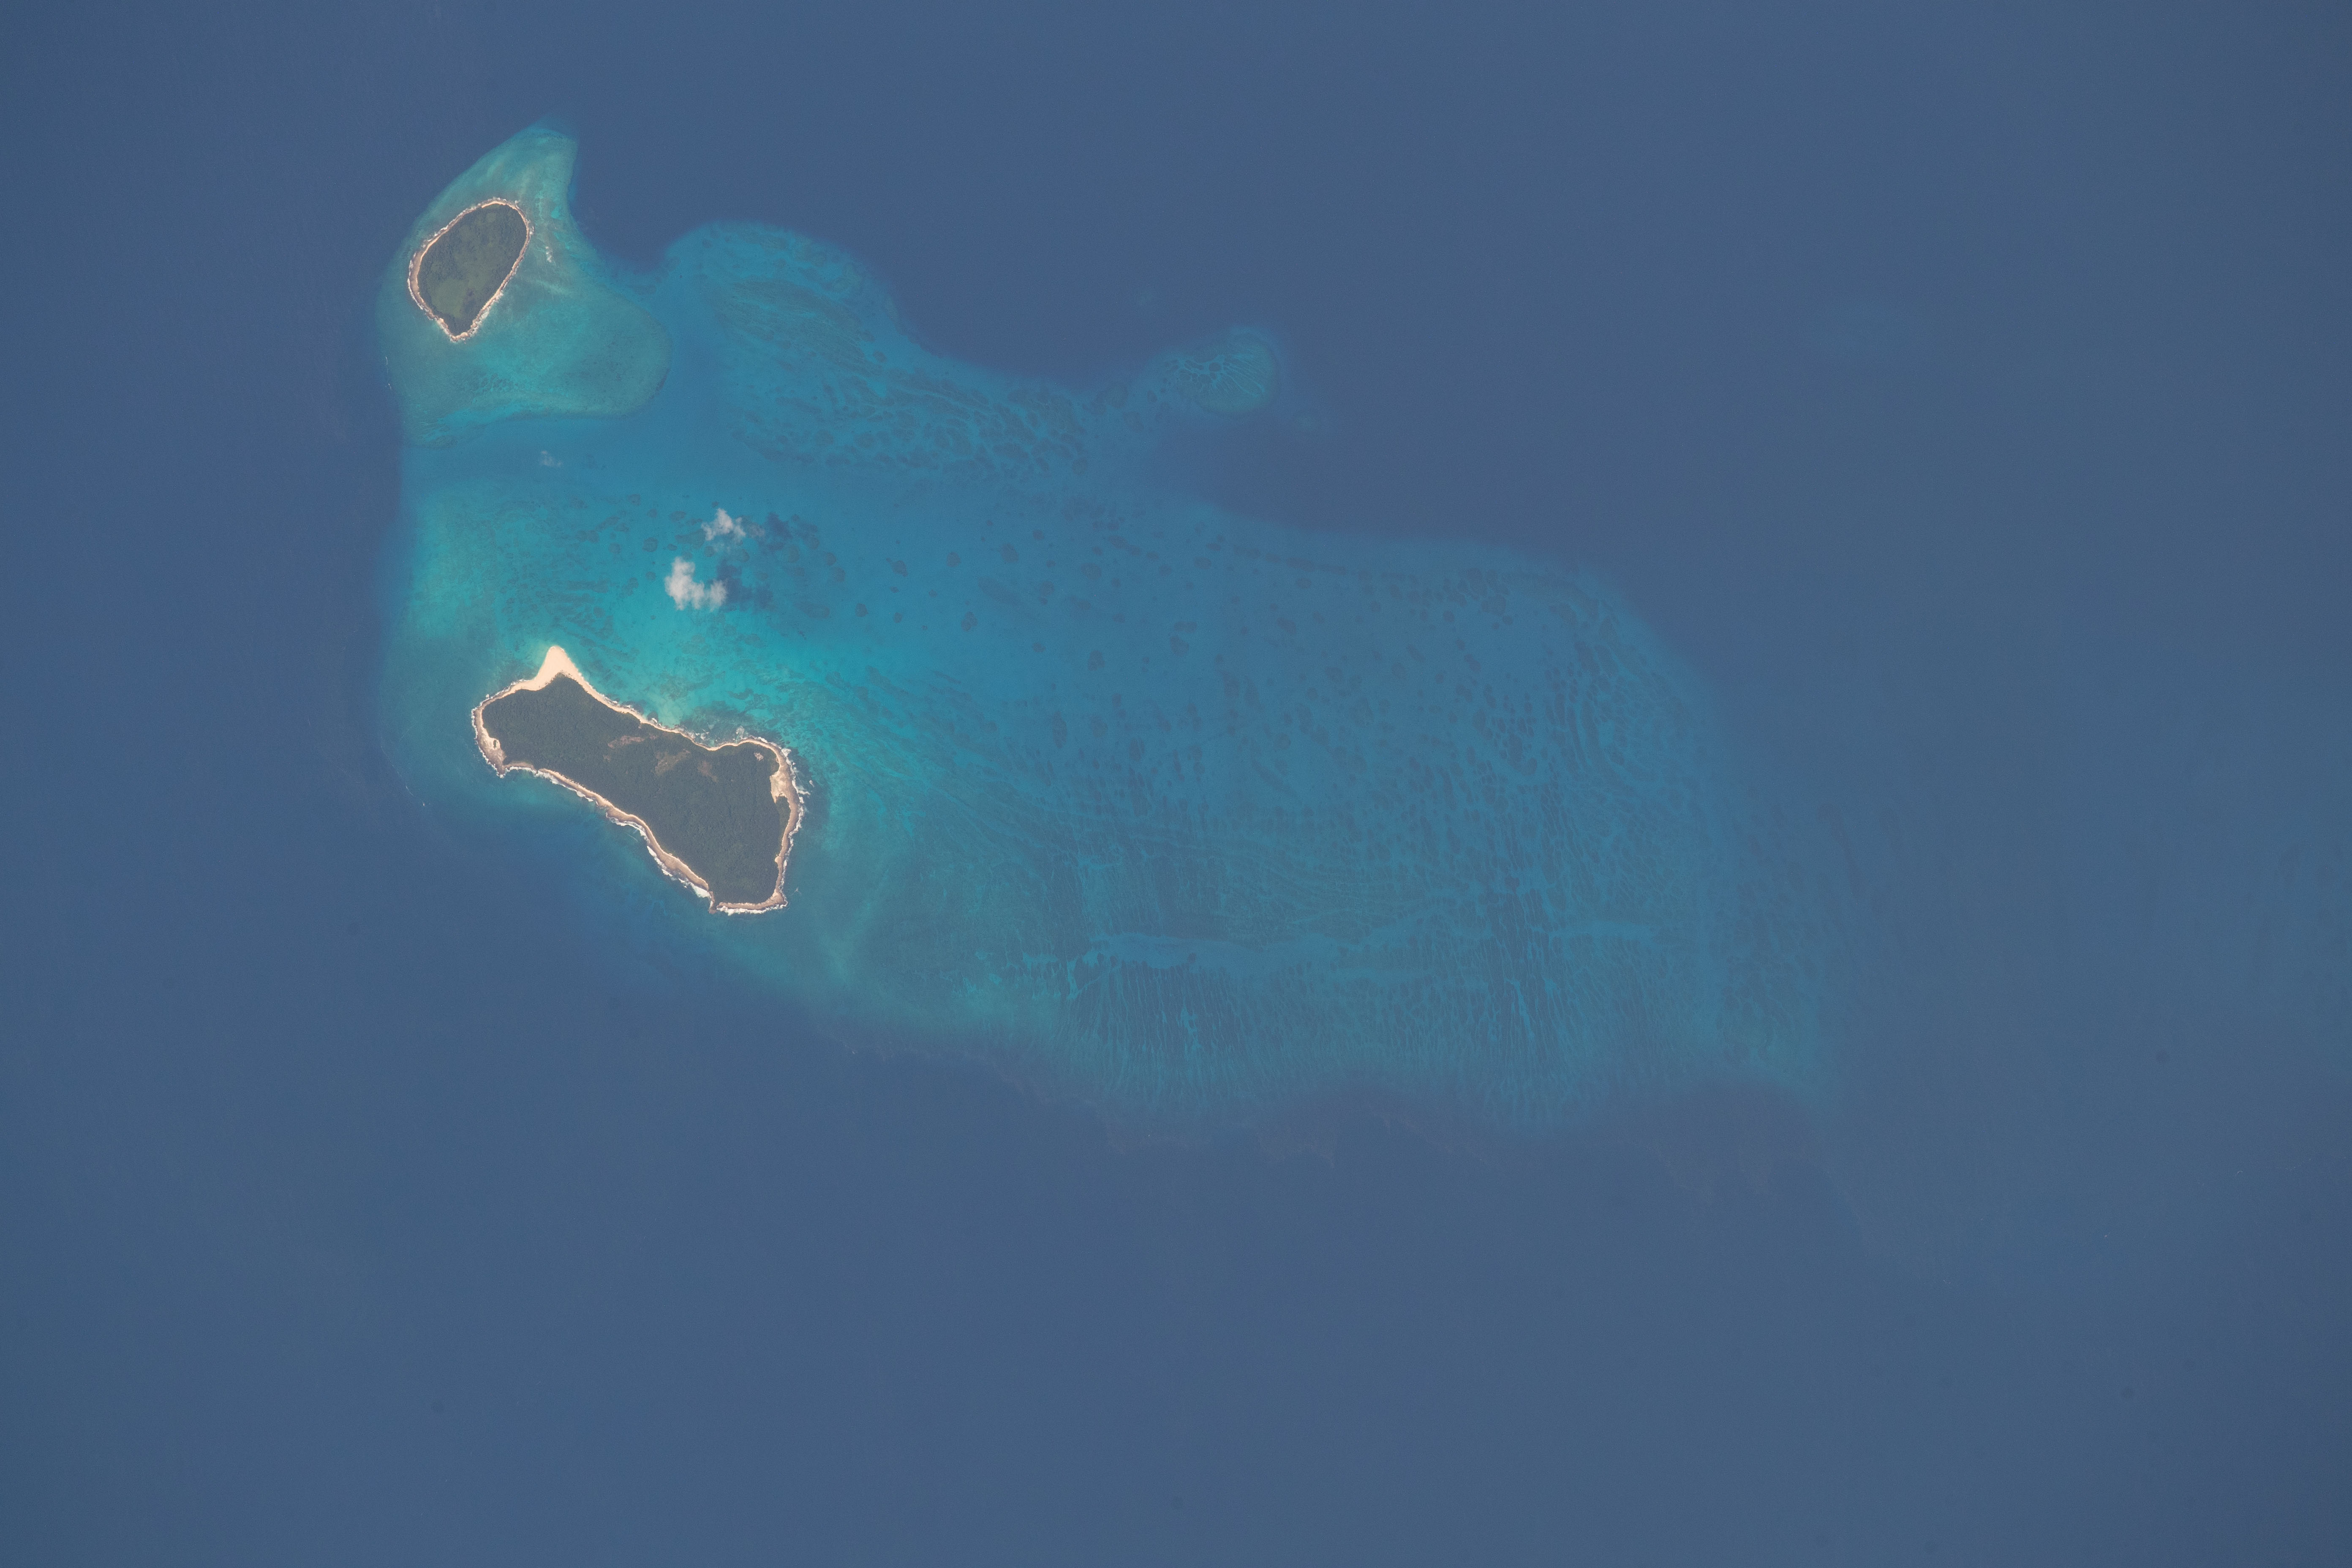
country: INDONESIA-S
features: CUT NYAK DIEN AIRPORT, TAMAN NASIONAL SIBERUT
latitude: 3.0
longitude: 95.4
